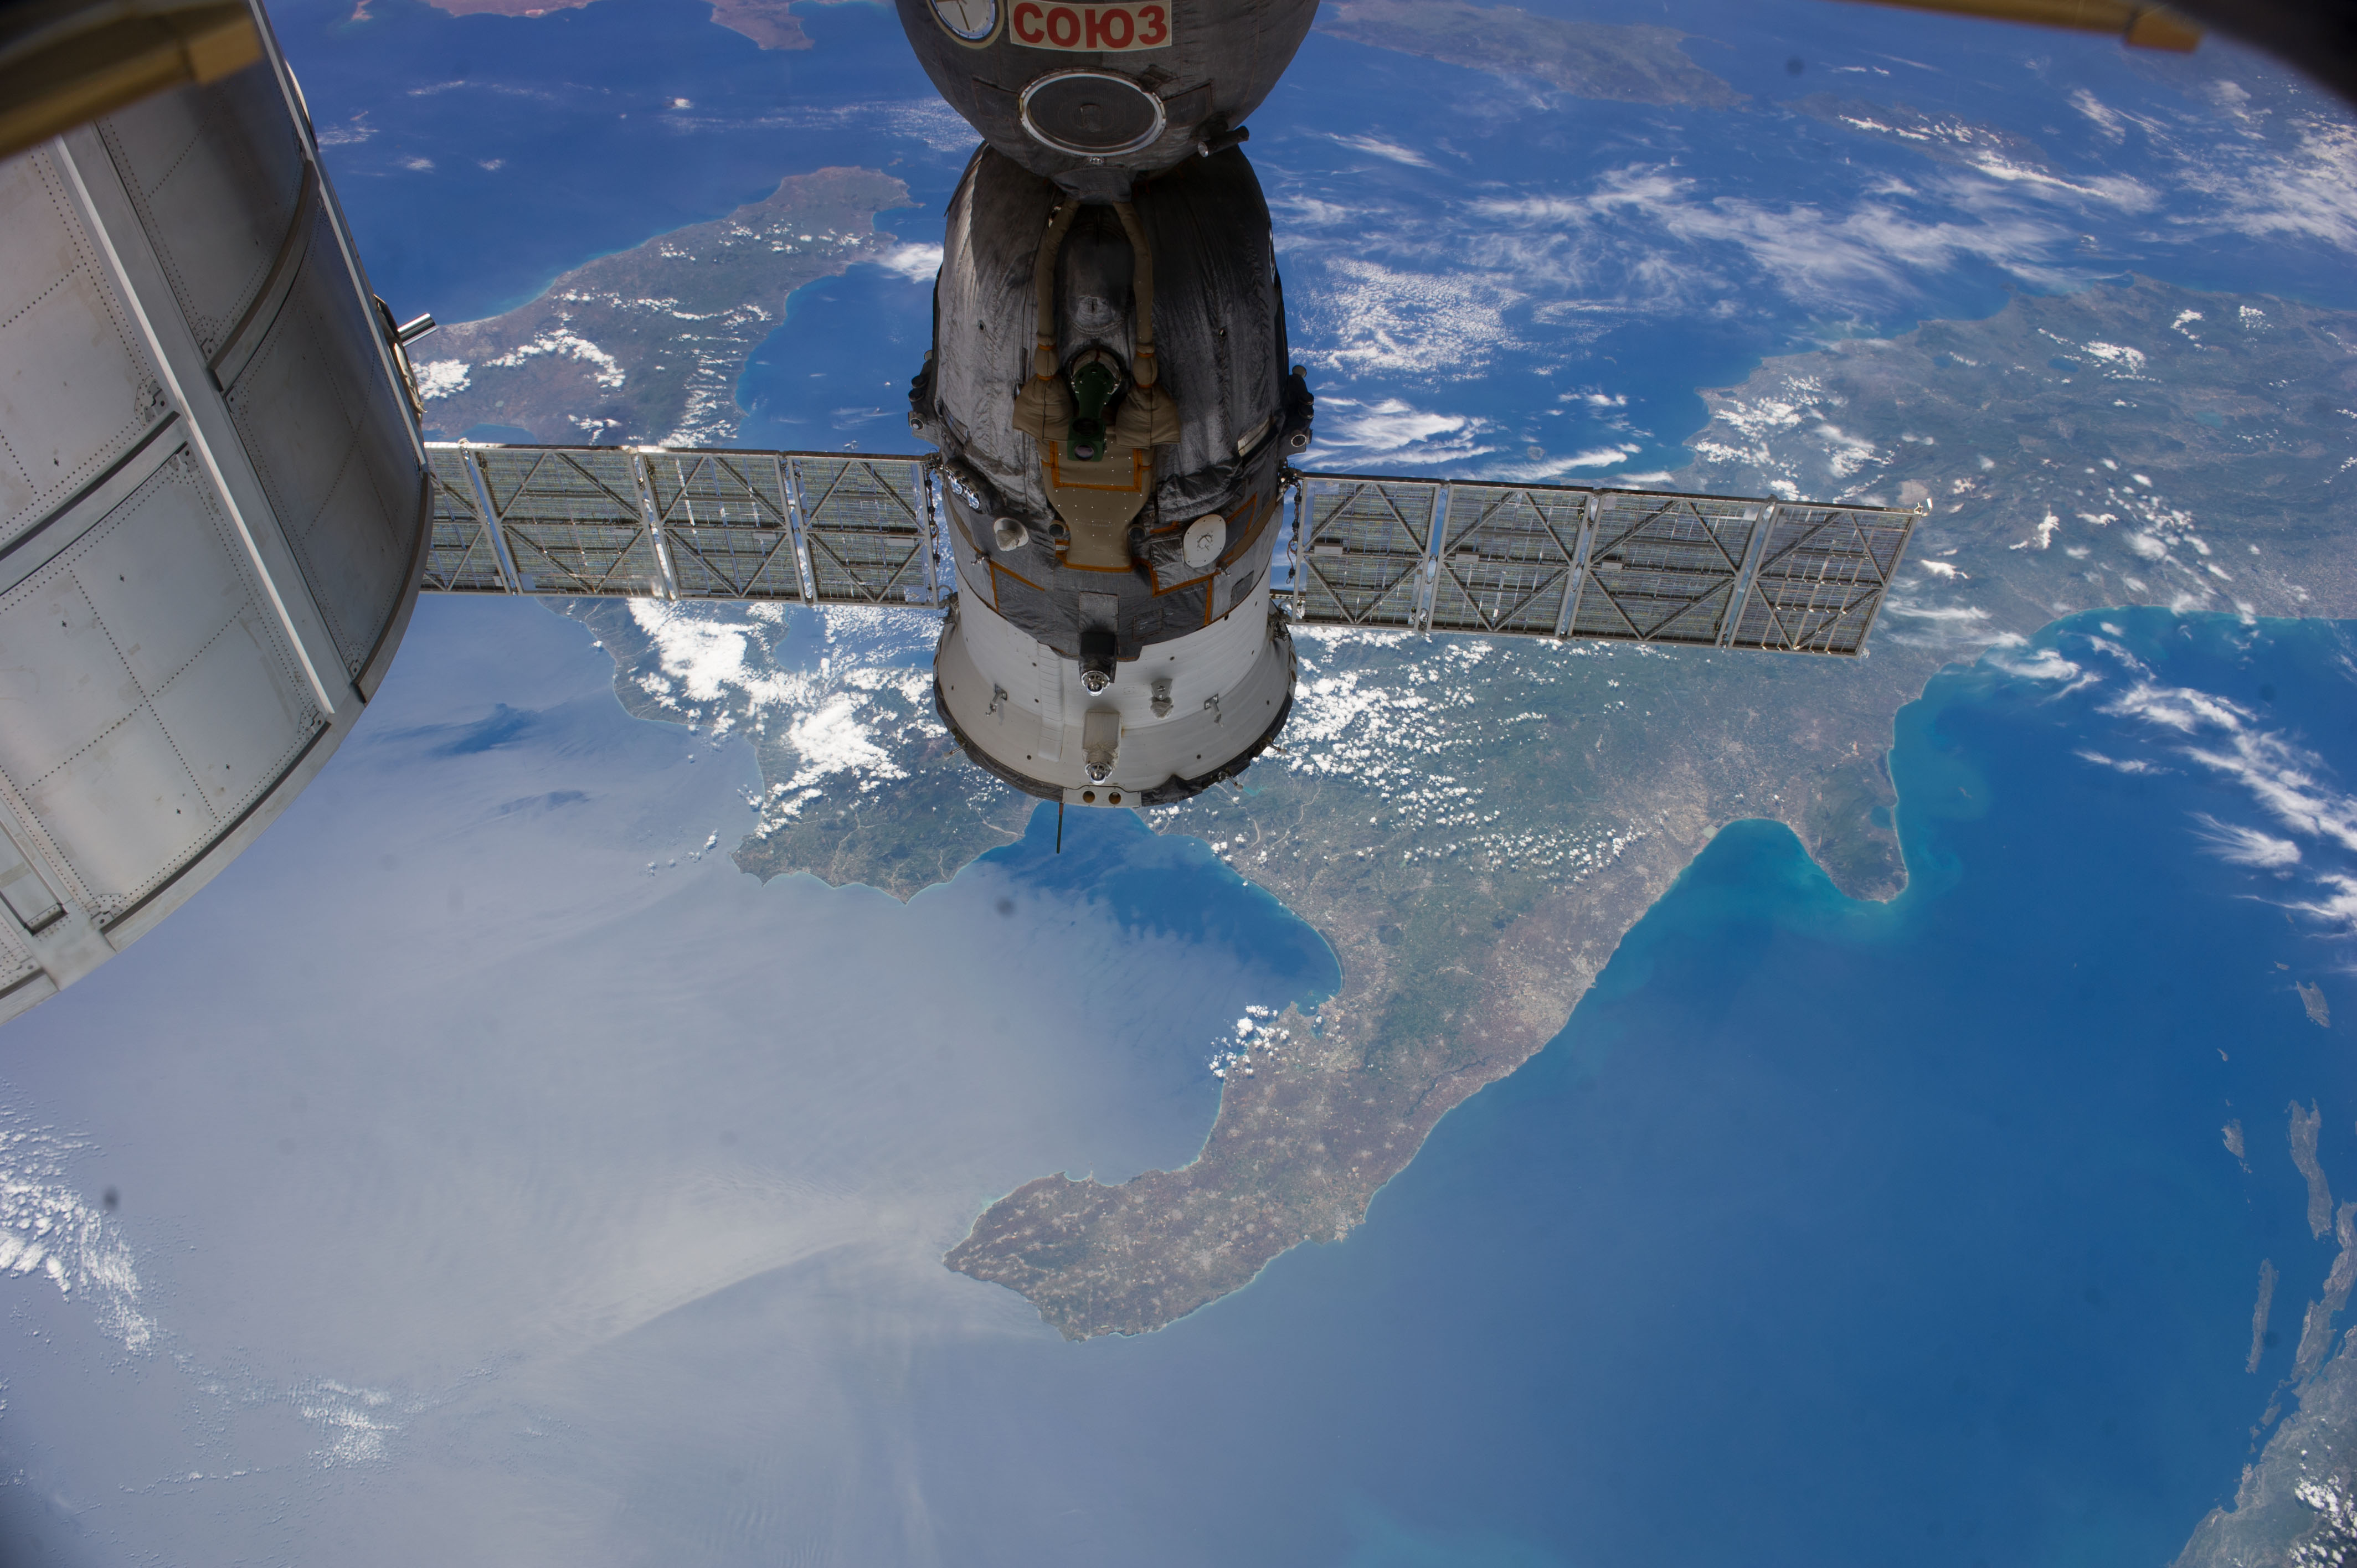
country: ITALY
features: COASTLINE, SOUTH ITALY, TARENTO CITY, CATANZARO CITY, COSENZA CITY, GULF OF TARANTO
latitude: 39.8
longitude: 16.5
